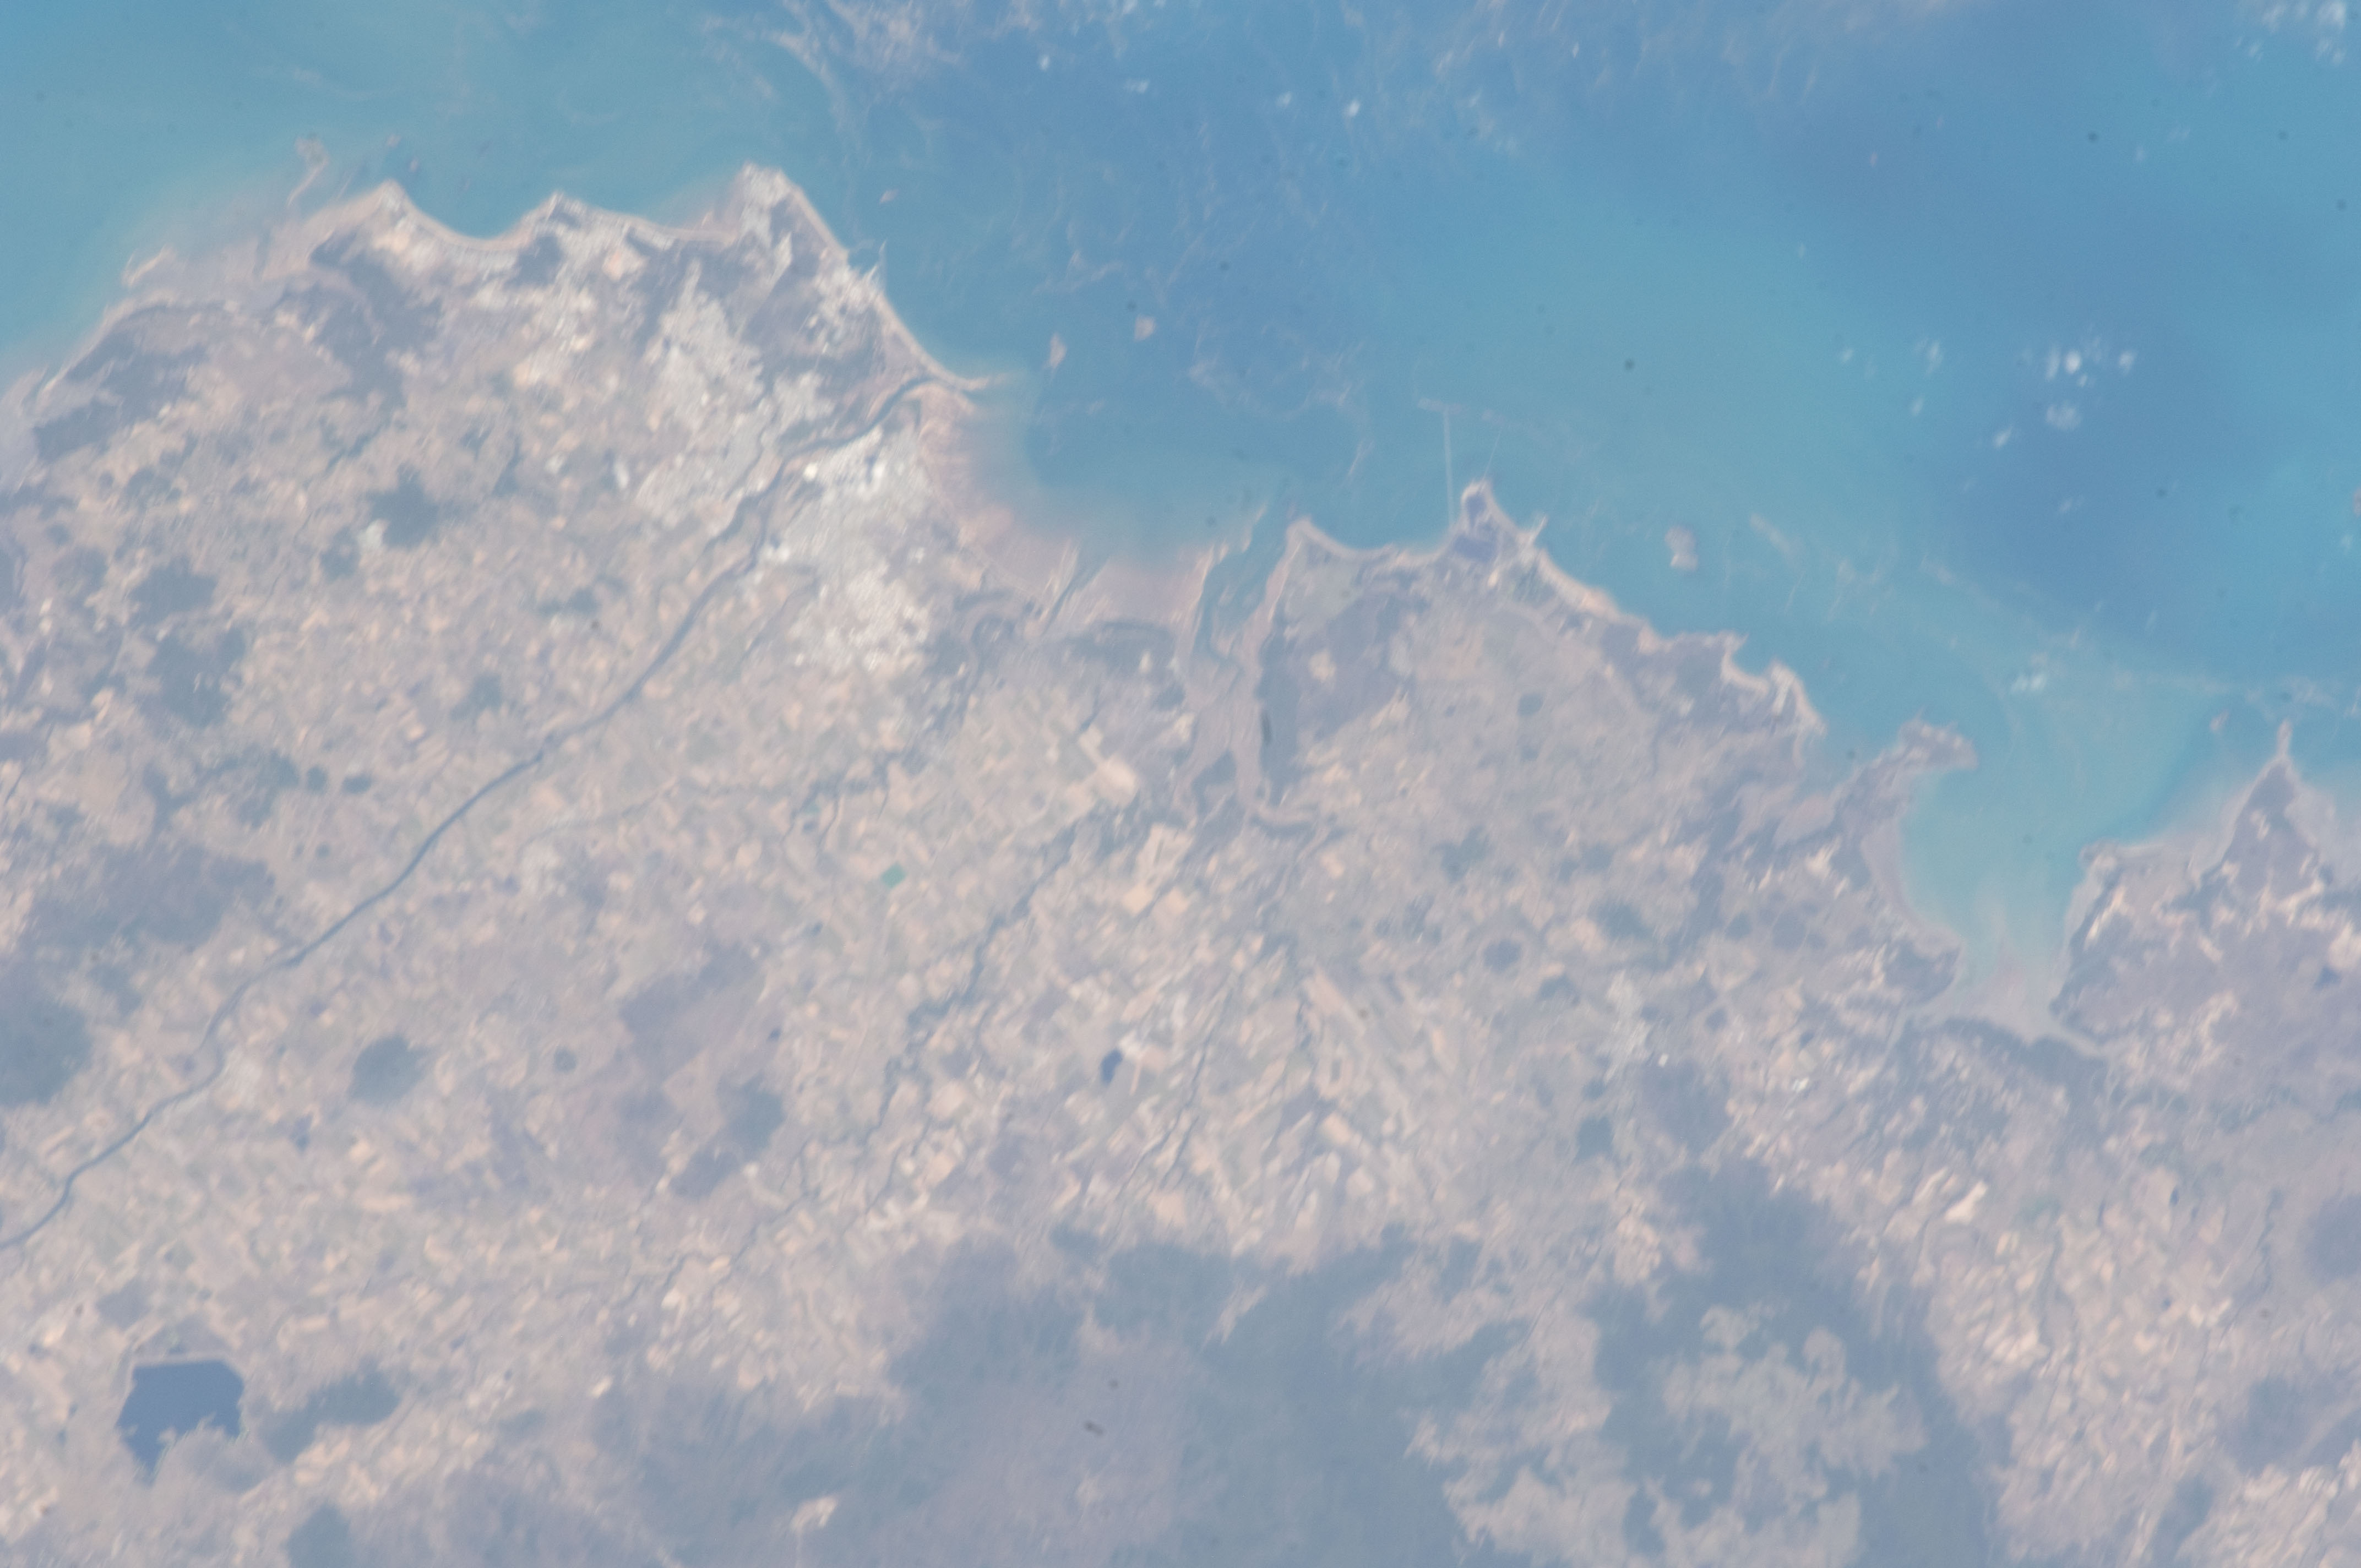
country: AUSTRALIA-Q
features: HAY POINT,SANDY CREEK,KINCHANT DAM,CAMPWIN BEACH,MACKAY,AUSTRALIA,SLADE POINT,QUEENSLAND,PIONEER RIVER,VICTOR REEF
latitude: -21.3
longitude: 149.2
